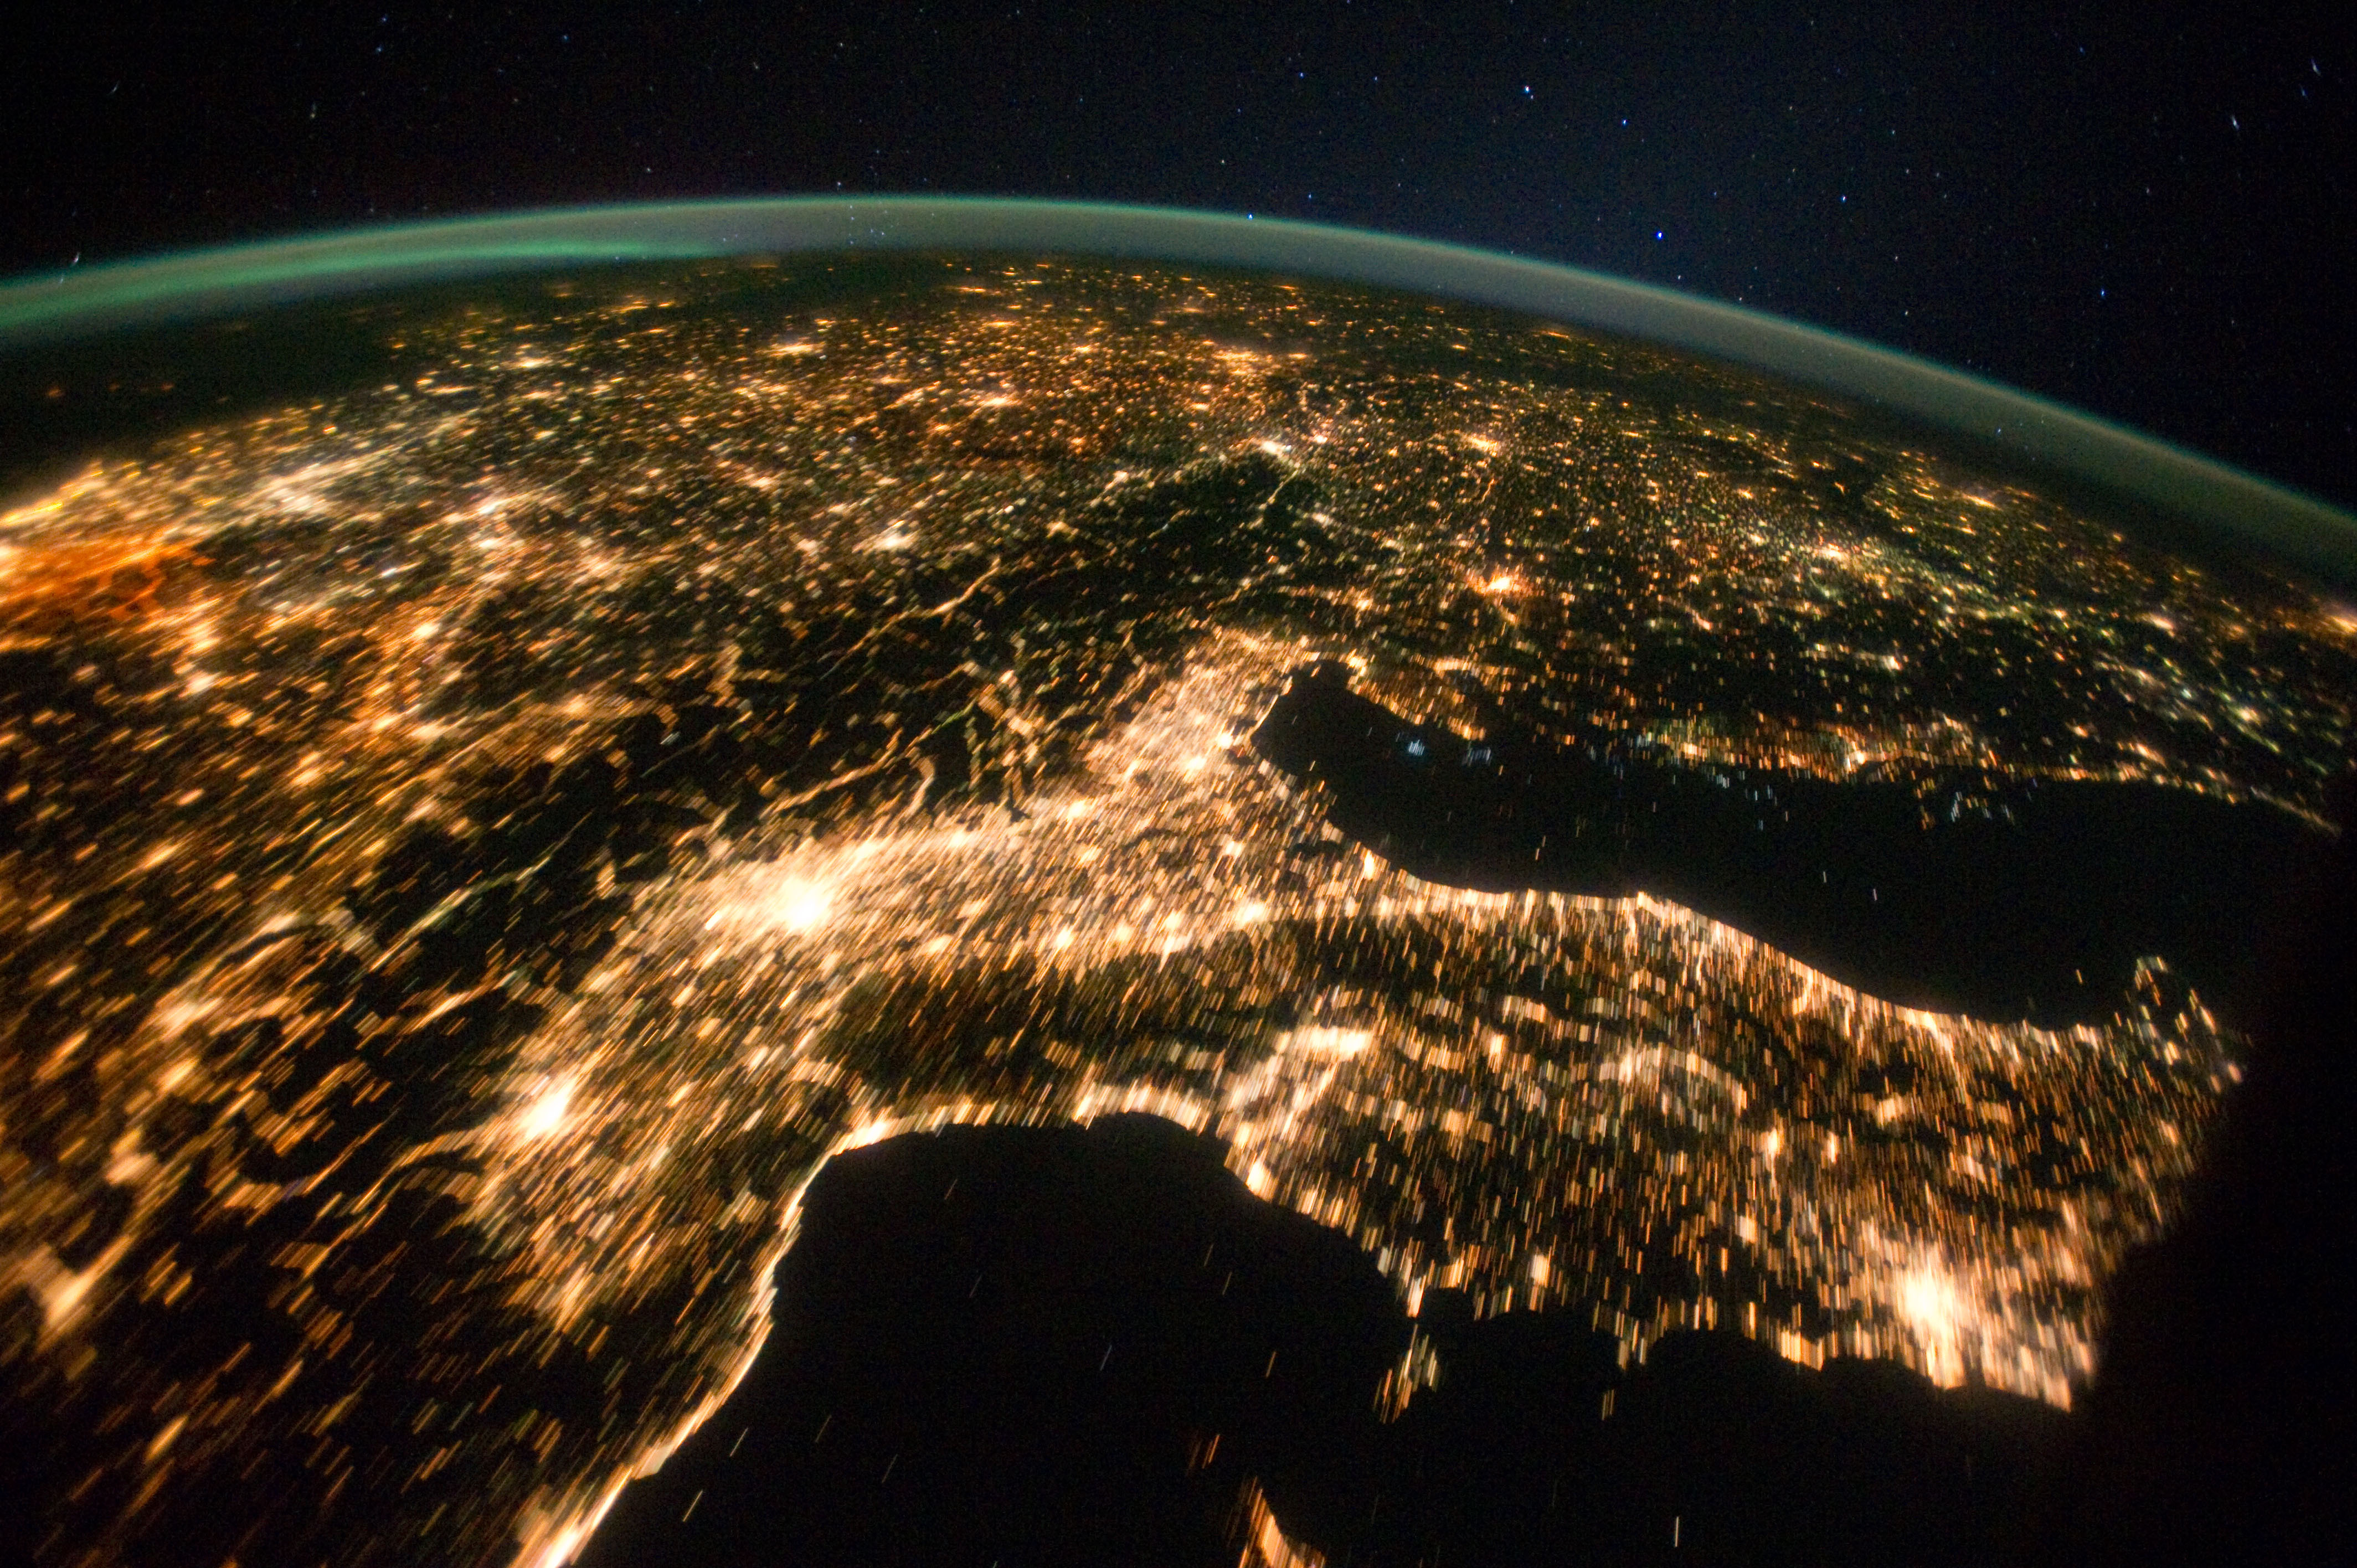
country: ITALY
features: PAN, ITALY, GERMANY, POLAND, NETHERLANDS, HUNGARY AT NIGHT
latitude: 45.5
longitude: 11.5
